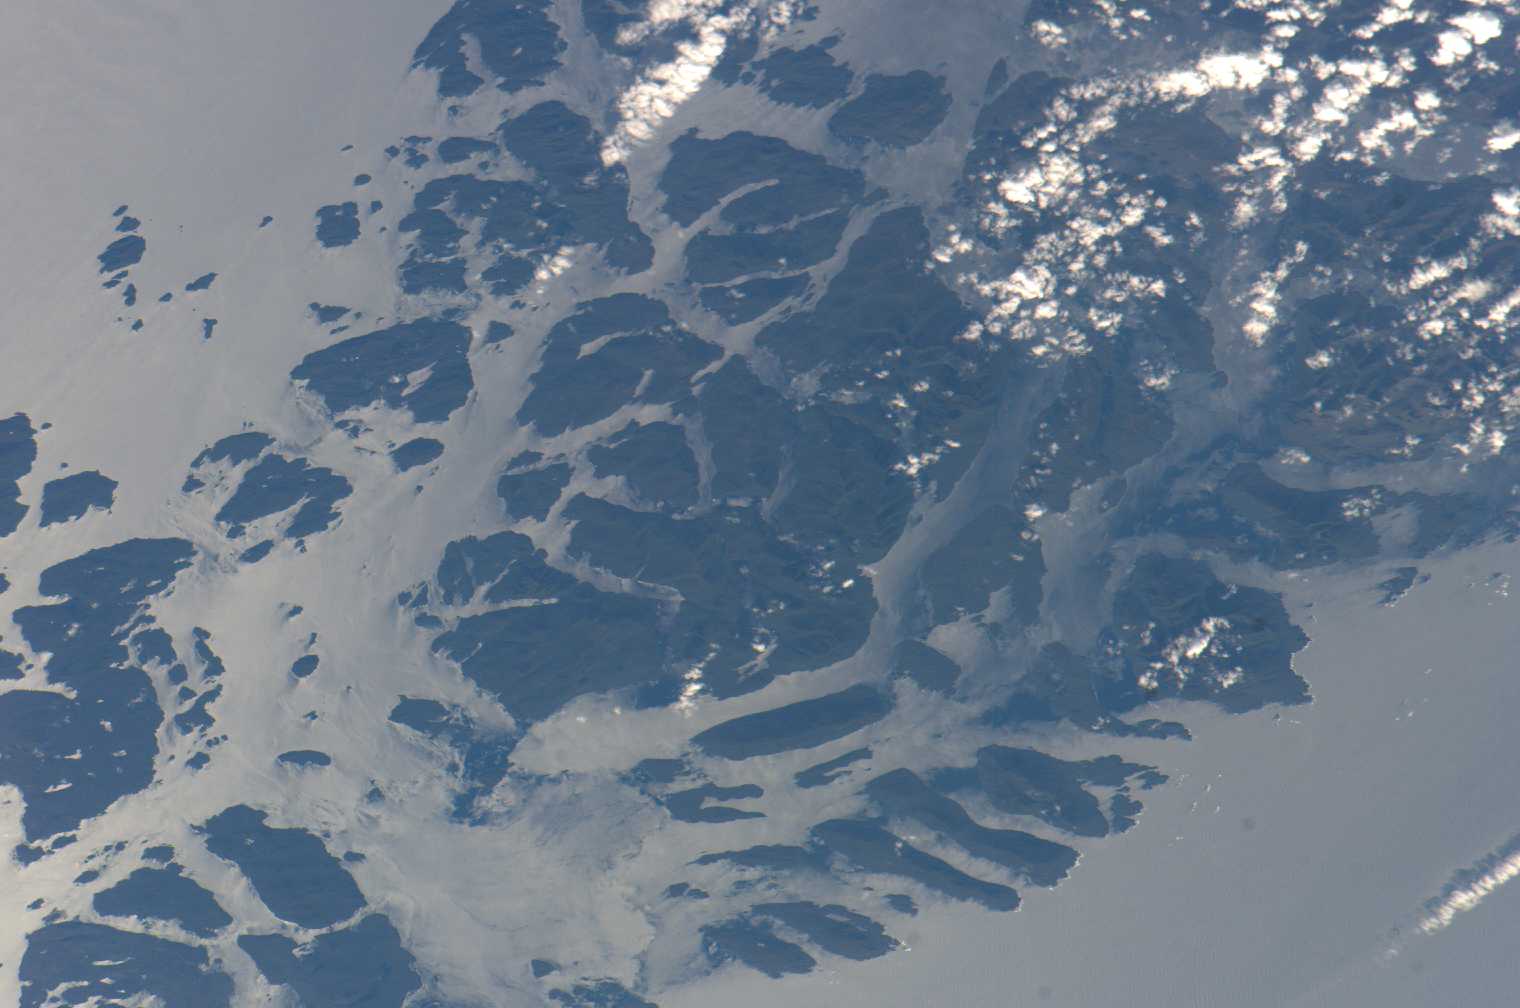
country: CHILE
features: CHONOS ARCHIPELAGO
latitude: -44.5
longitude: -74.0
